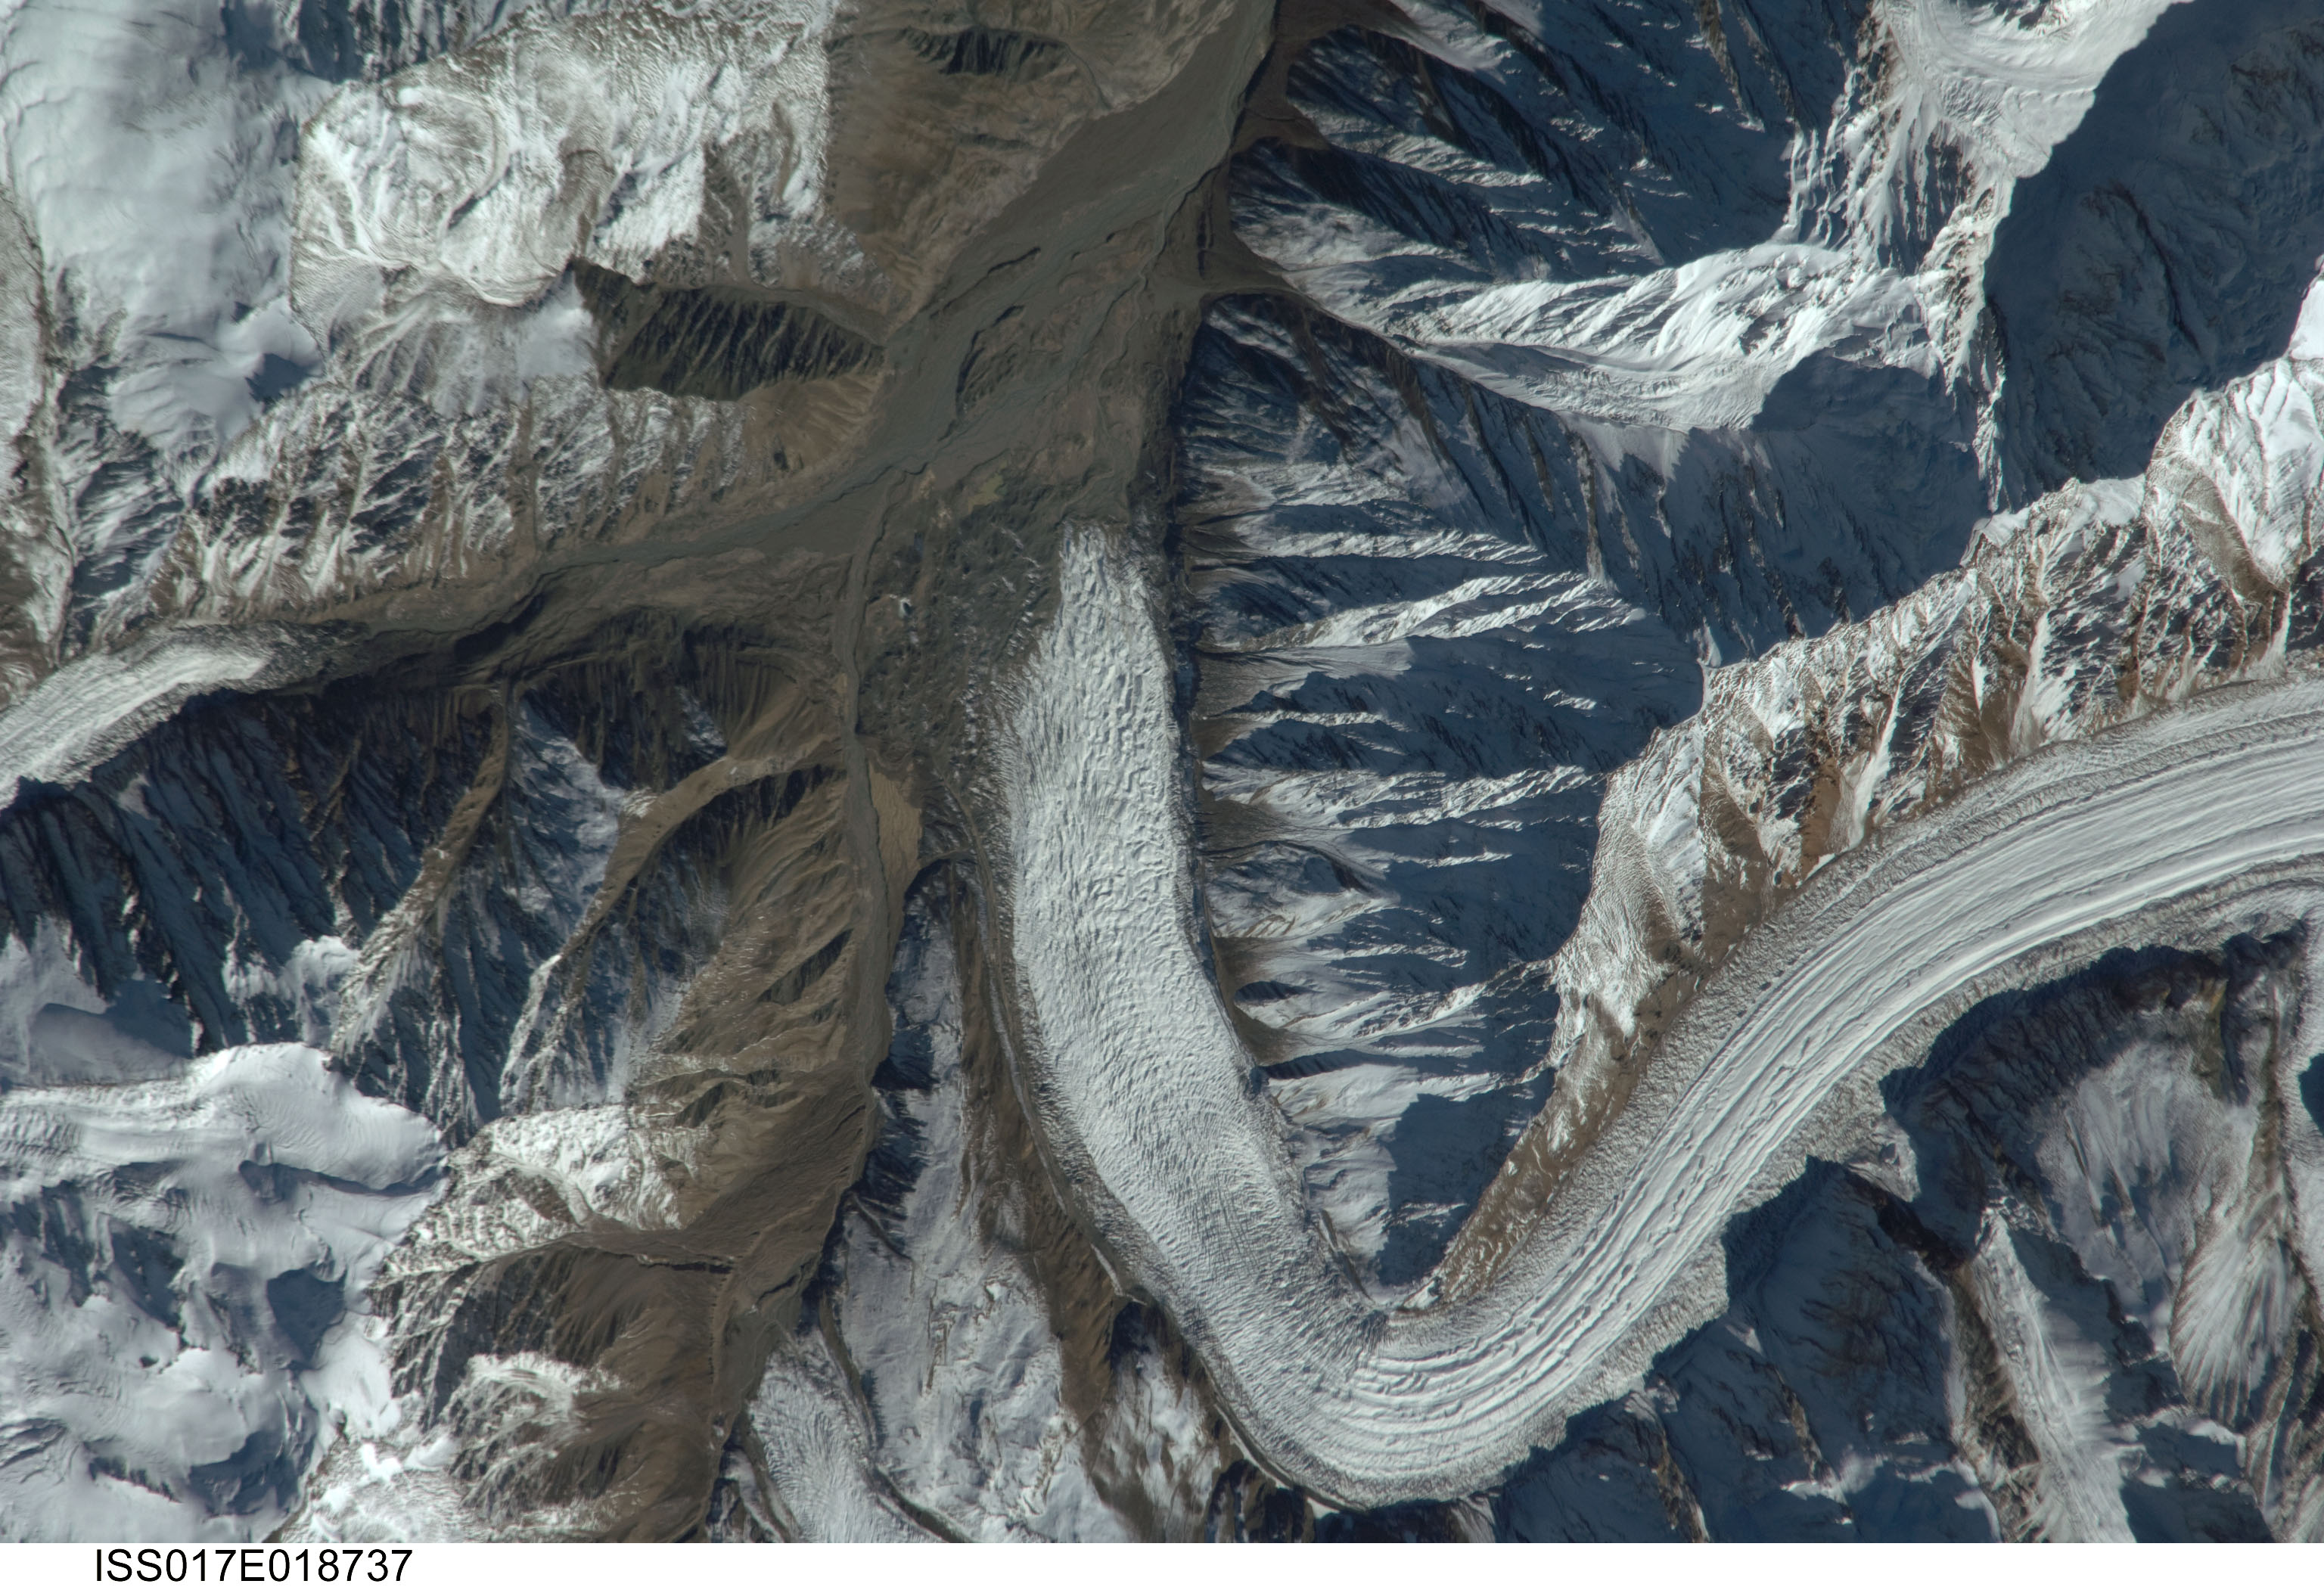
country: TAJIKISTAN
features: LARGE V. GLACIERS, PAMIR RA.
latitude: 38.7
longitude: 72.6
